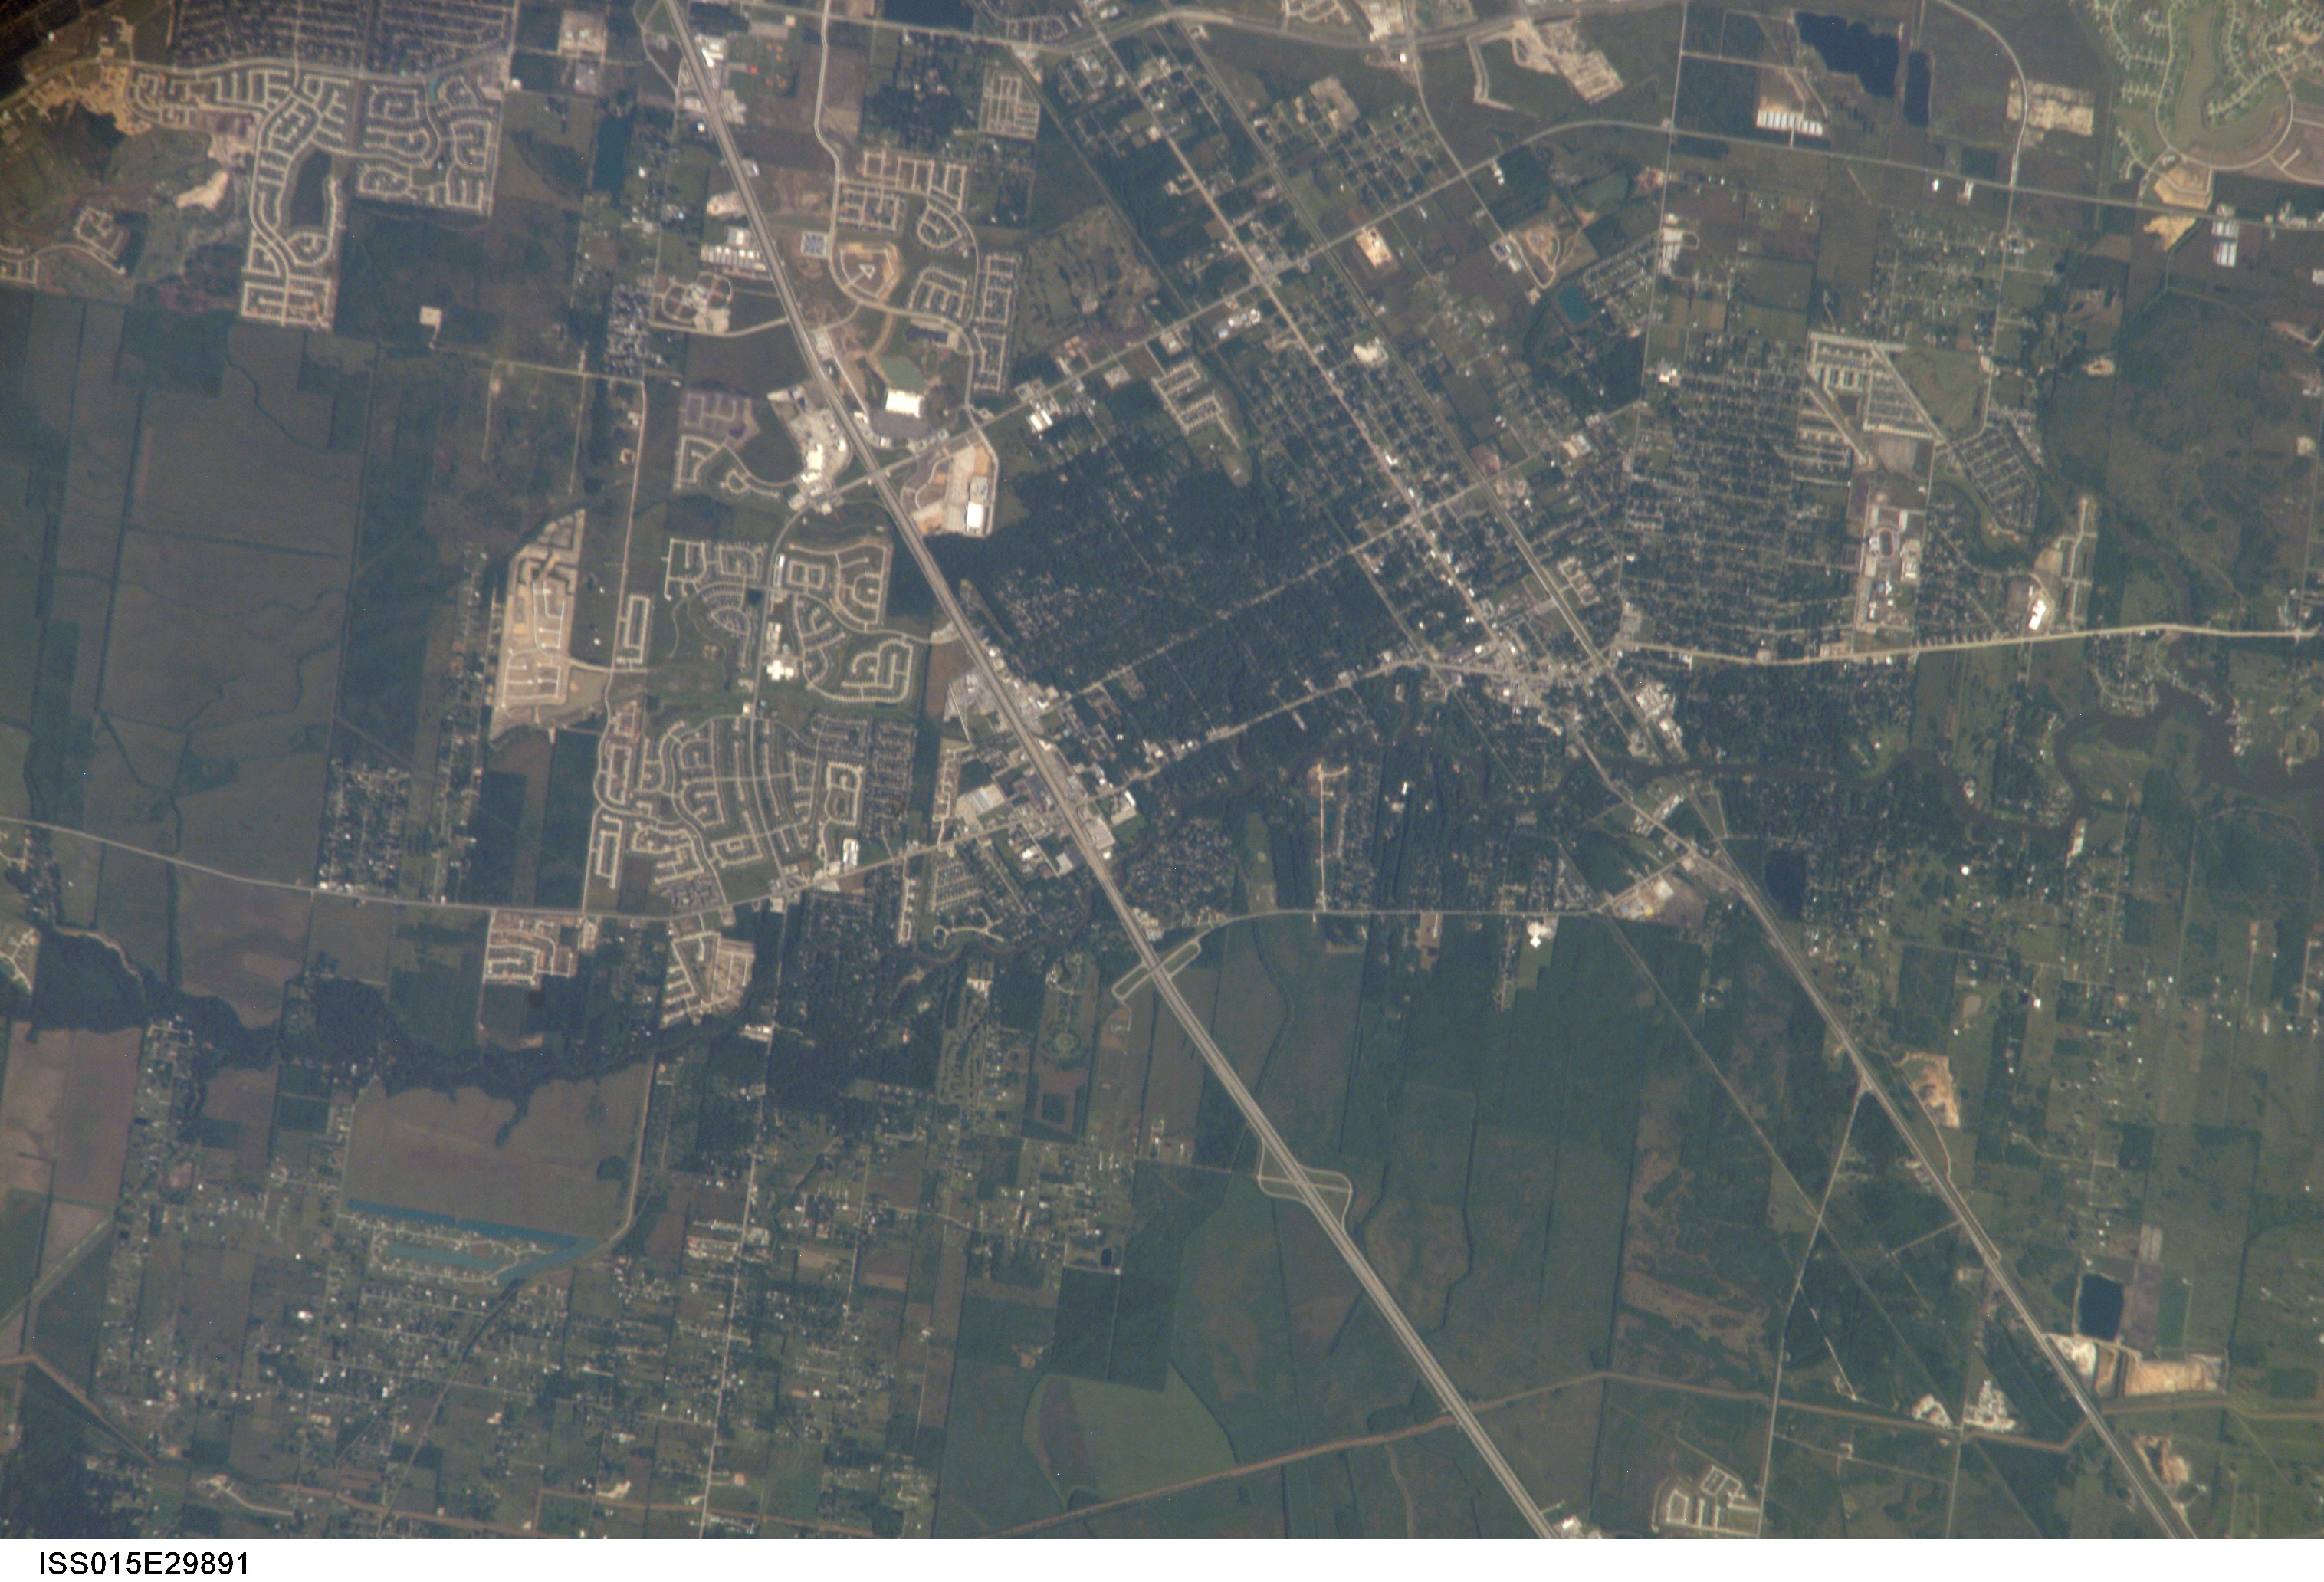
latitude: 29.4
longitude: -95.1
